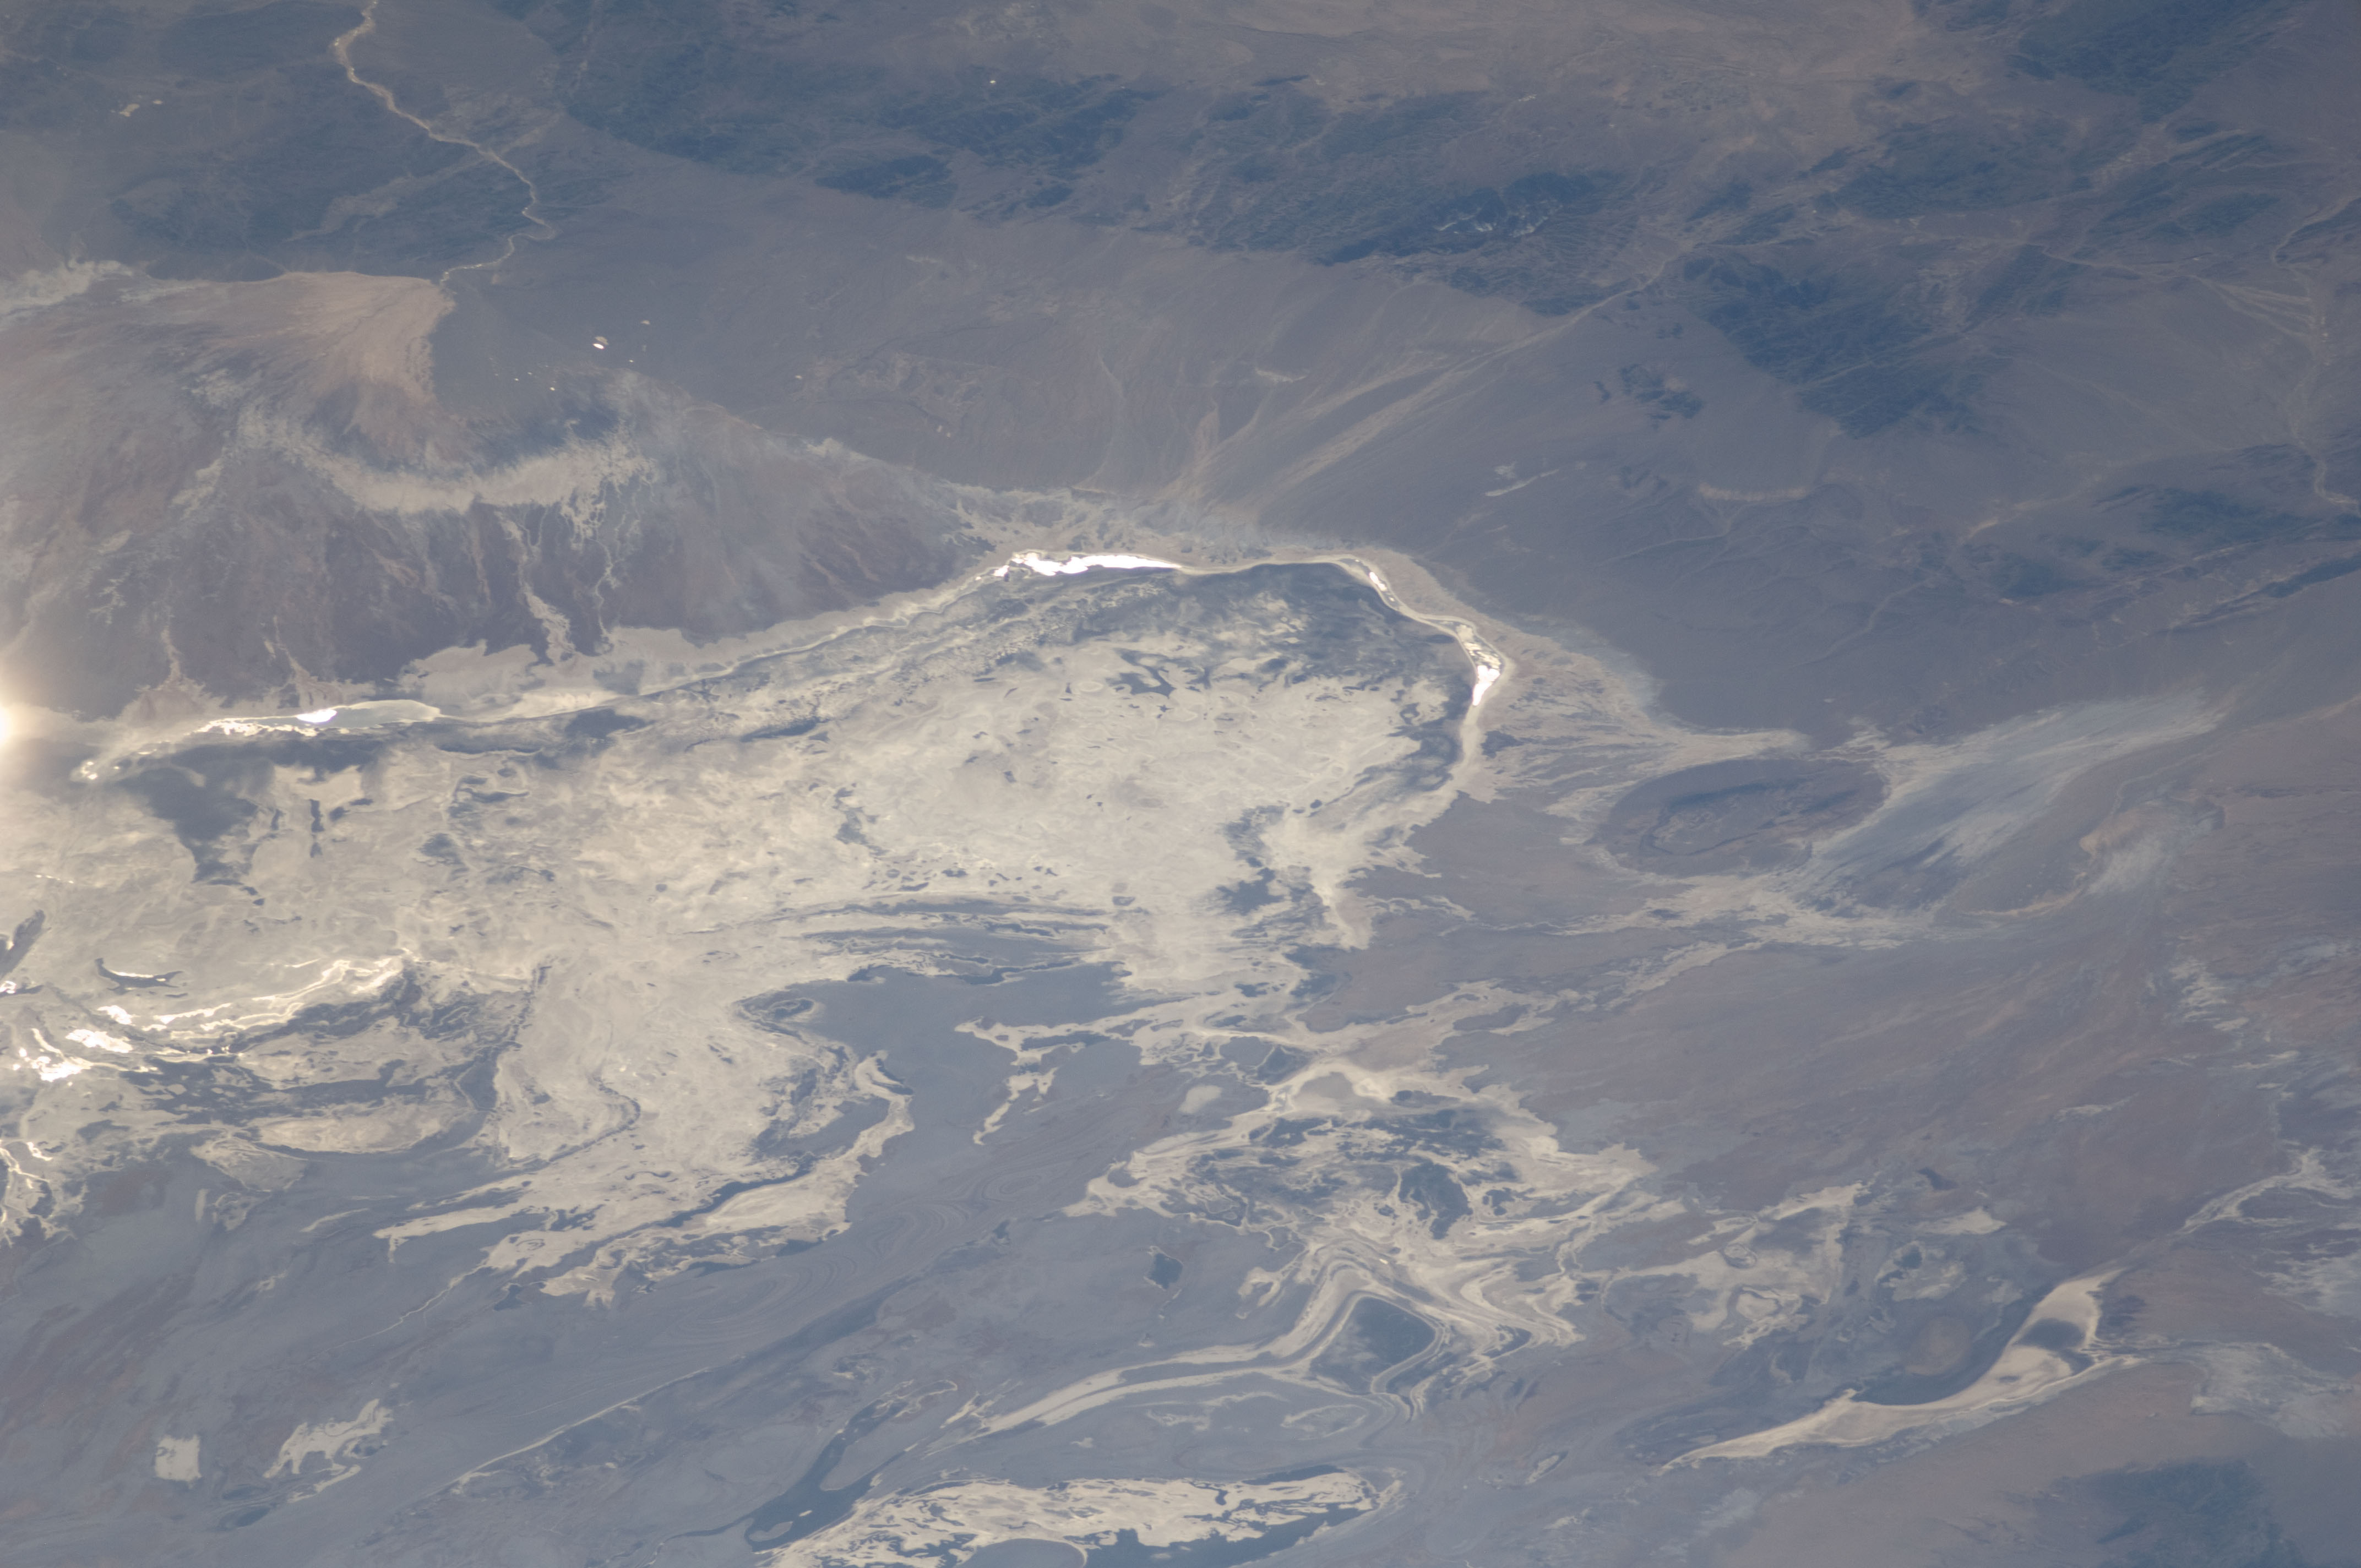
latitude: 35.2
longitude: 56.5
